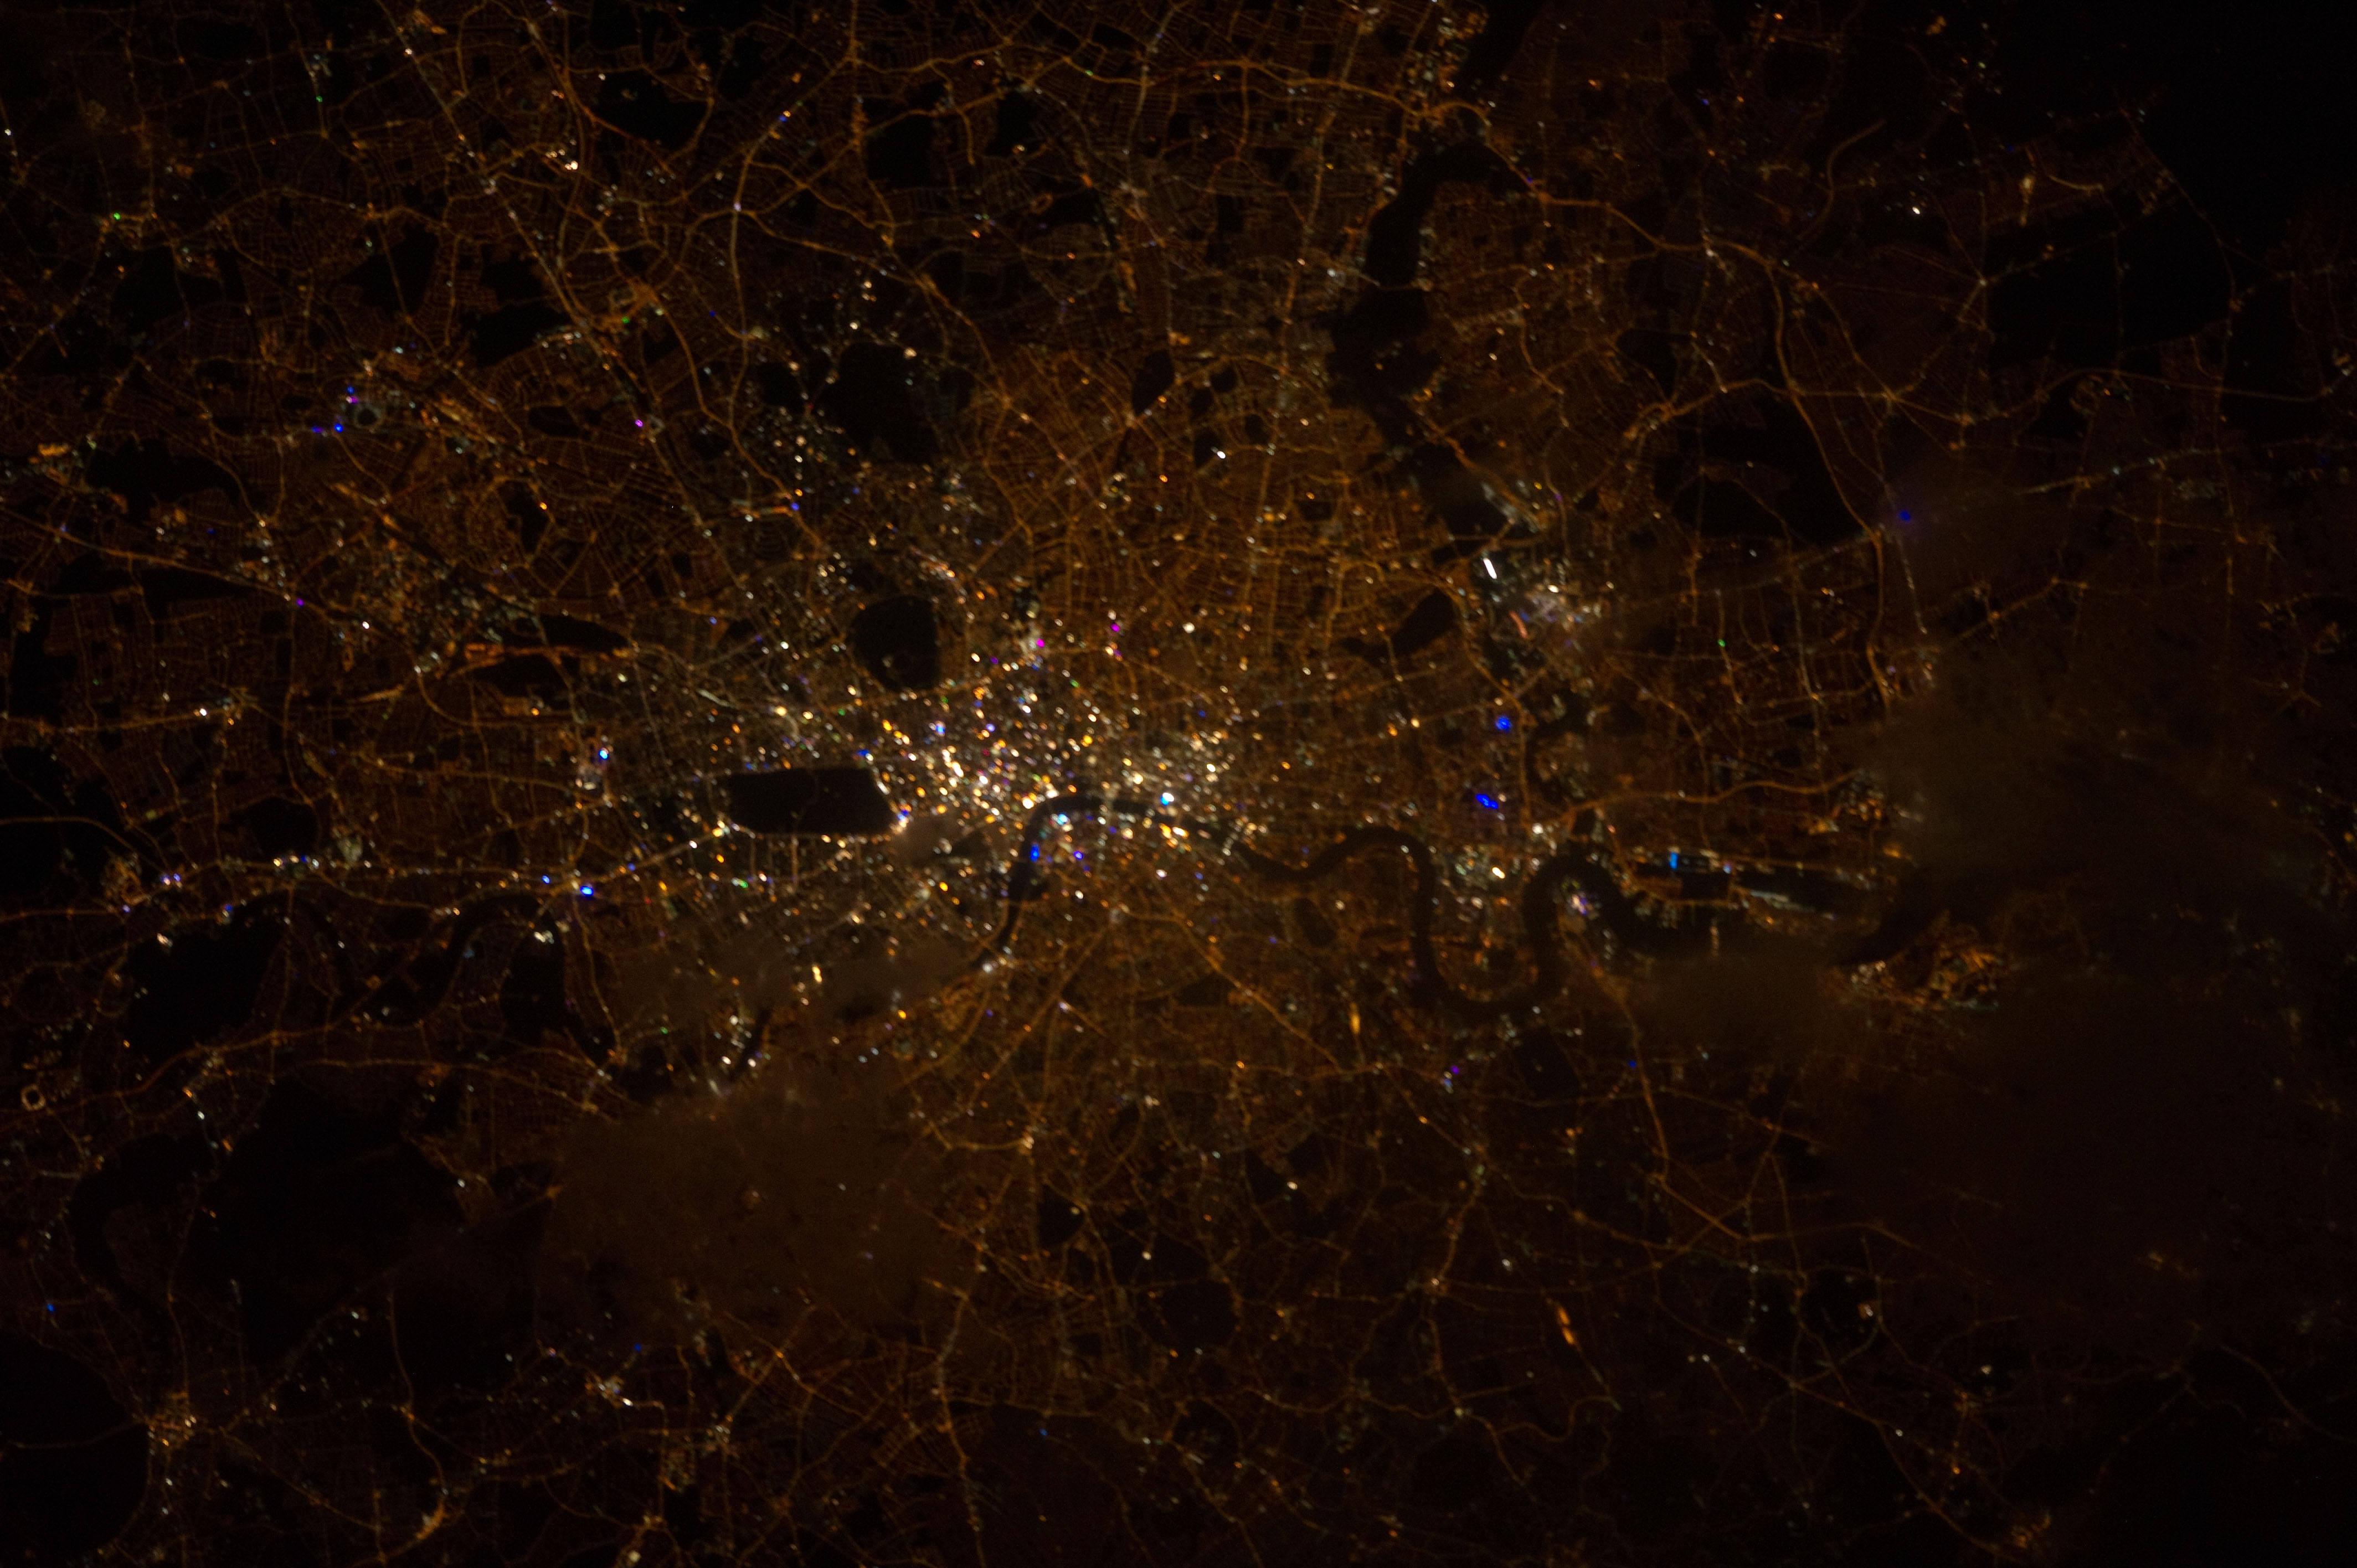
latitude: 51.5
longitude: -0.1
